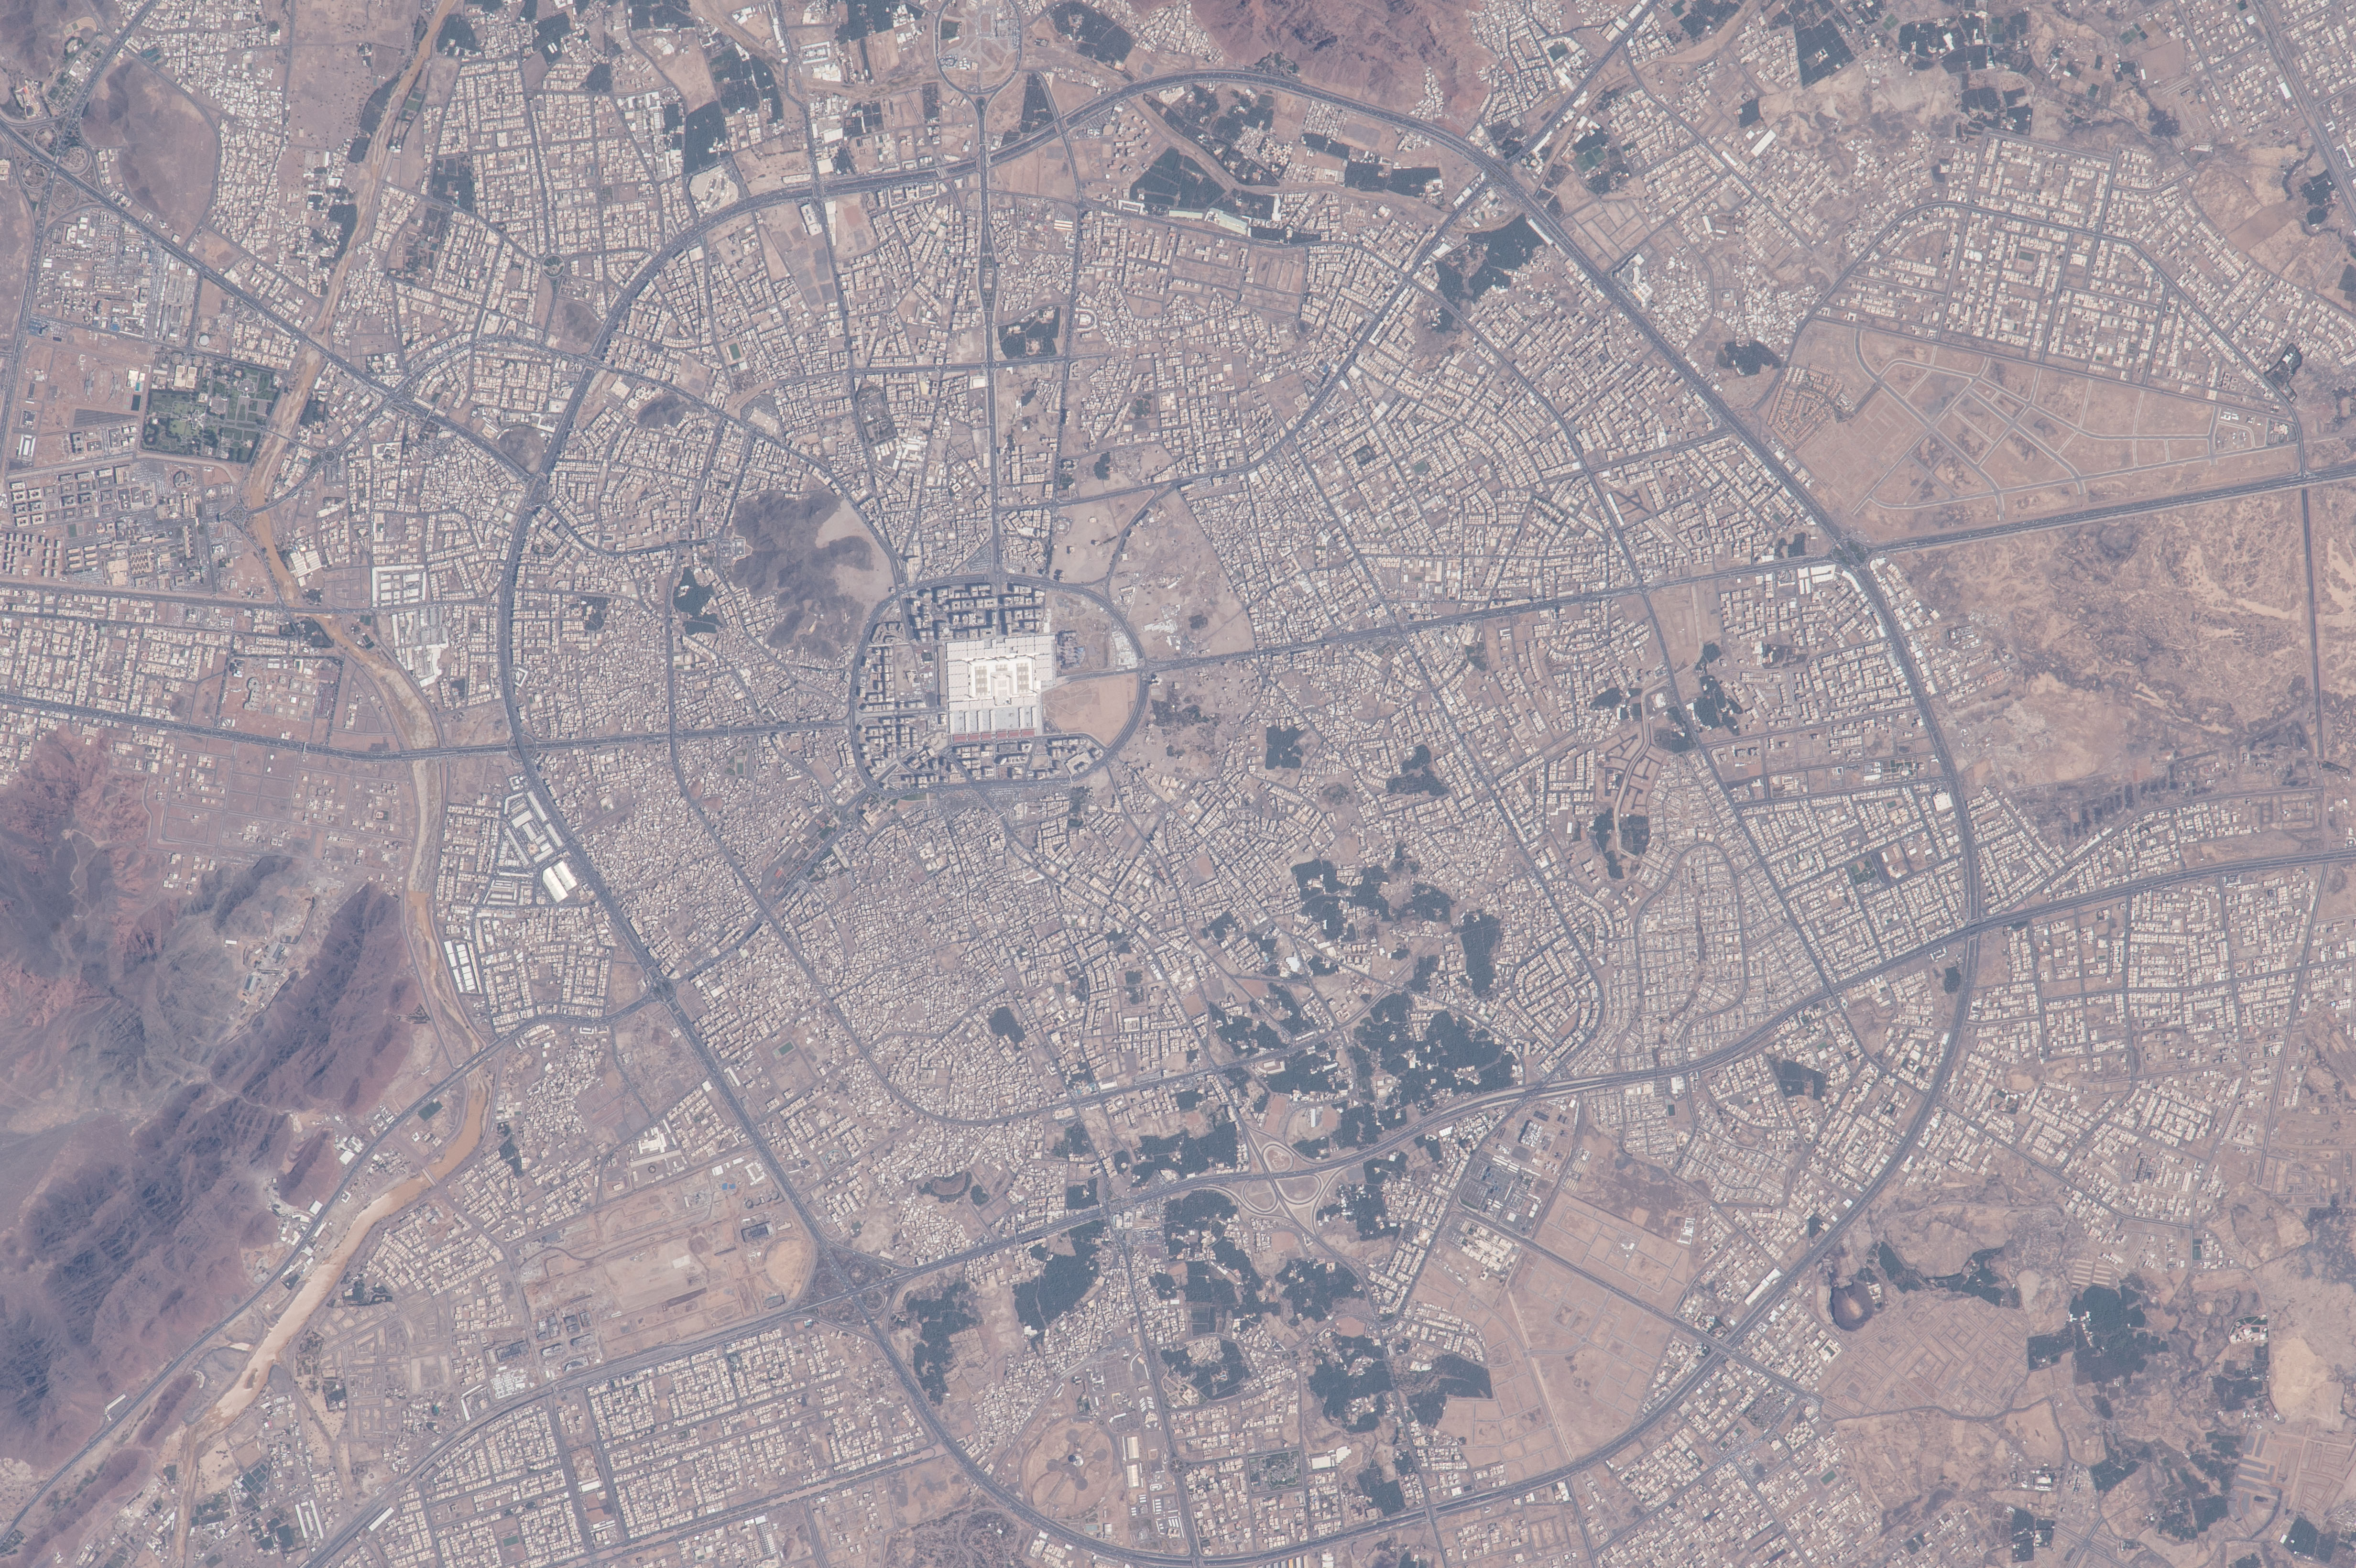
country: SAUDI ARABIA
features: MEDINA, PROPHET'S MOSQUE, ROADS
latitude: 24.4
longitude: 39.6
